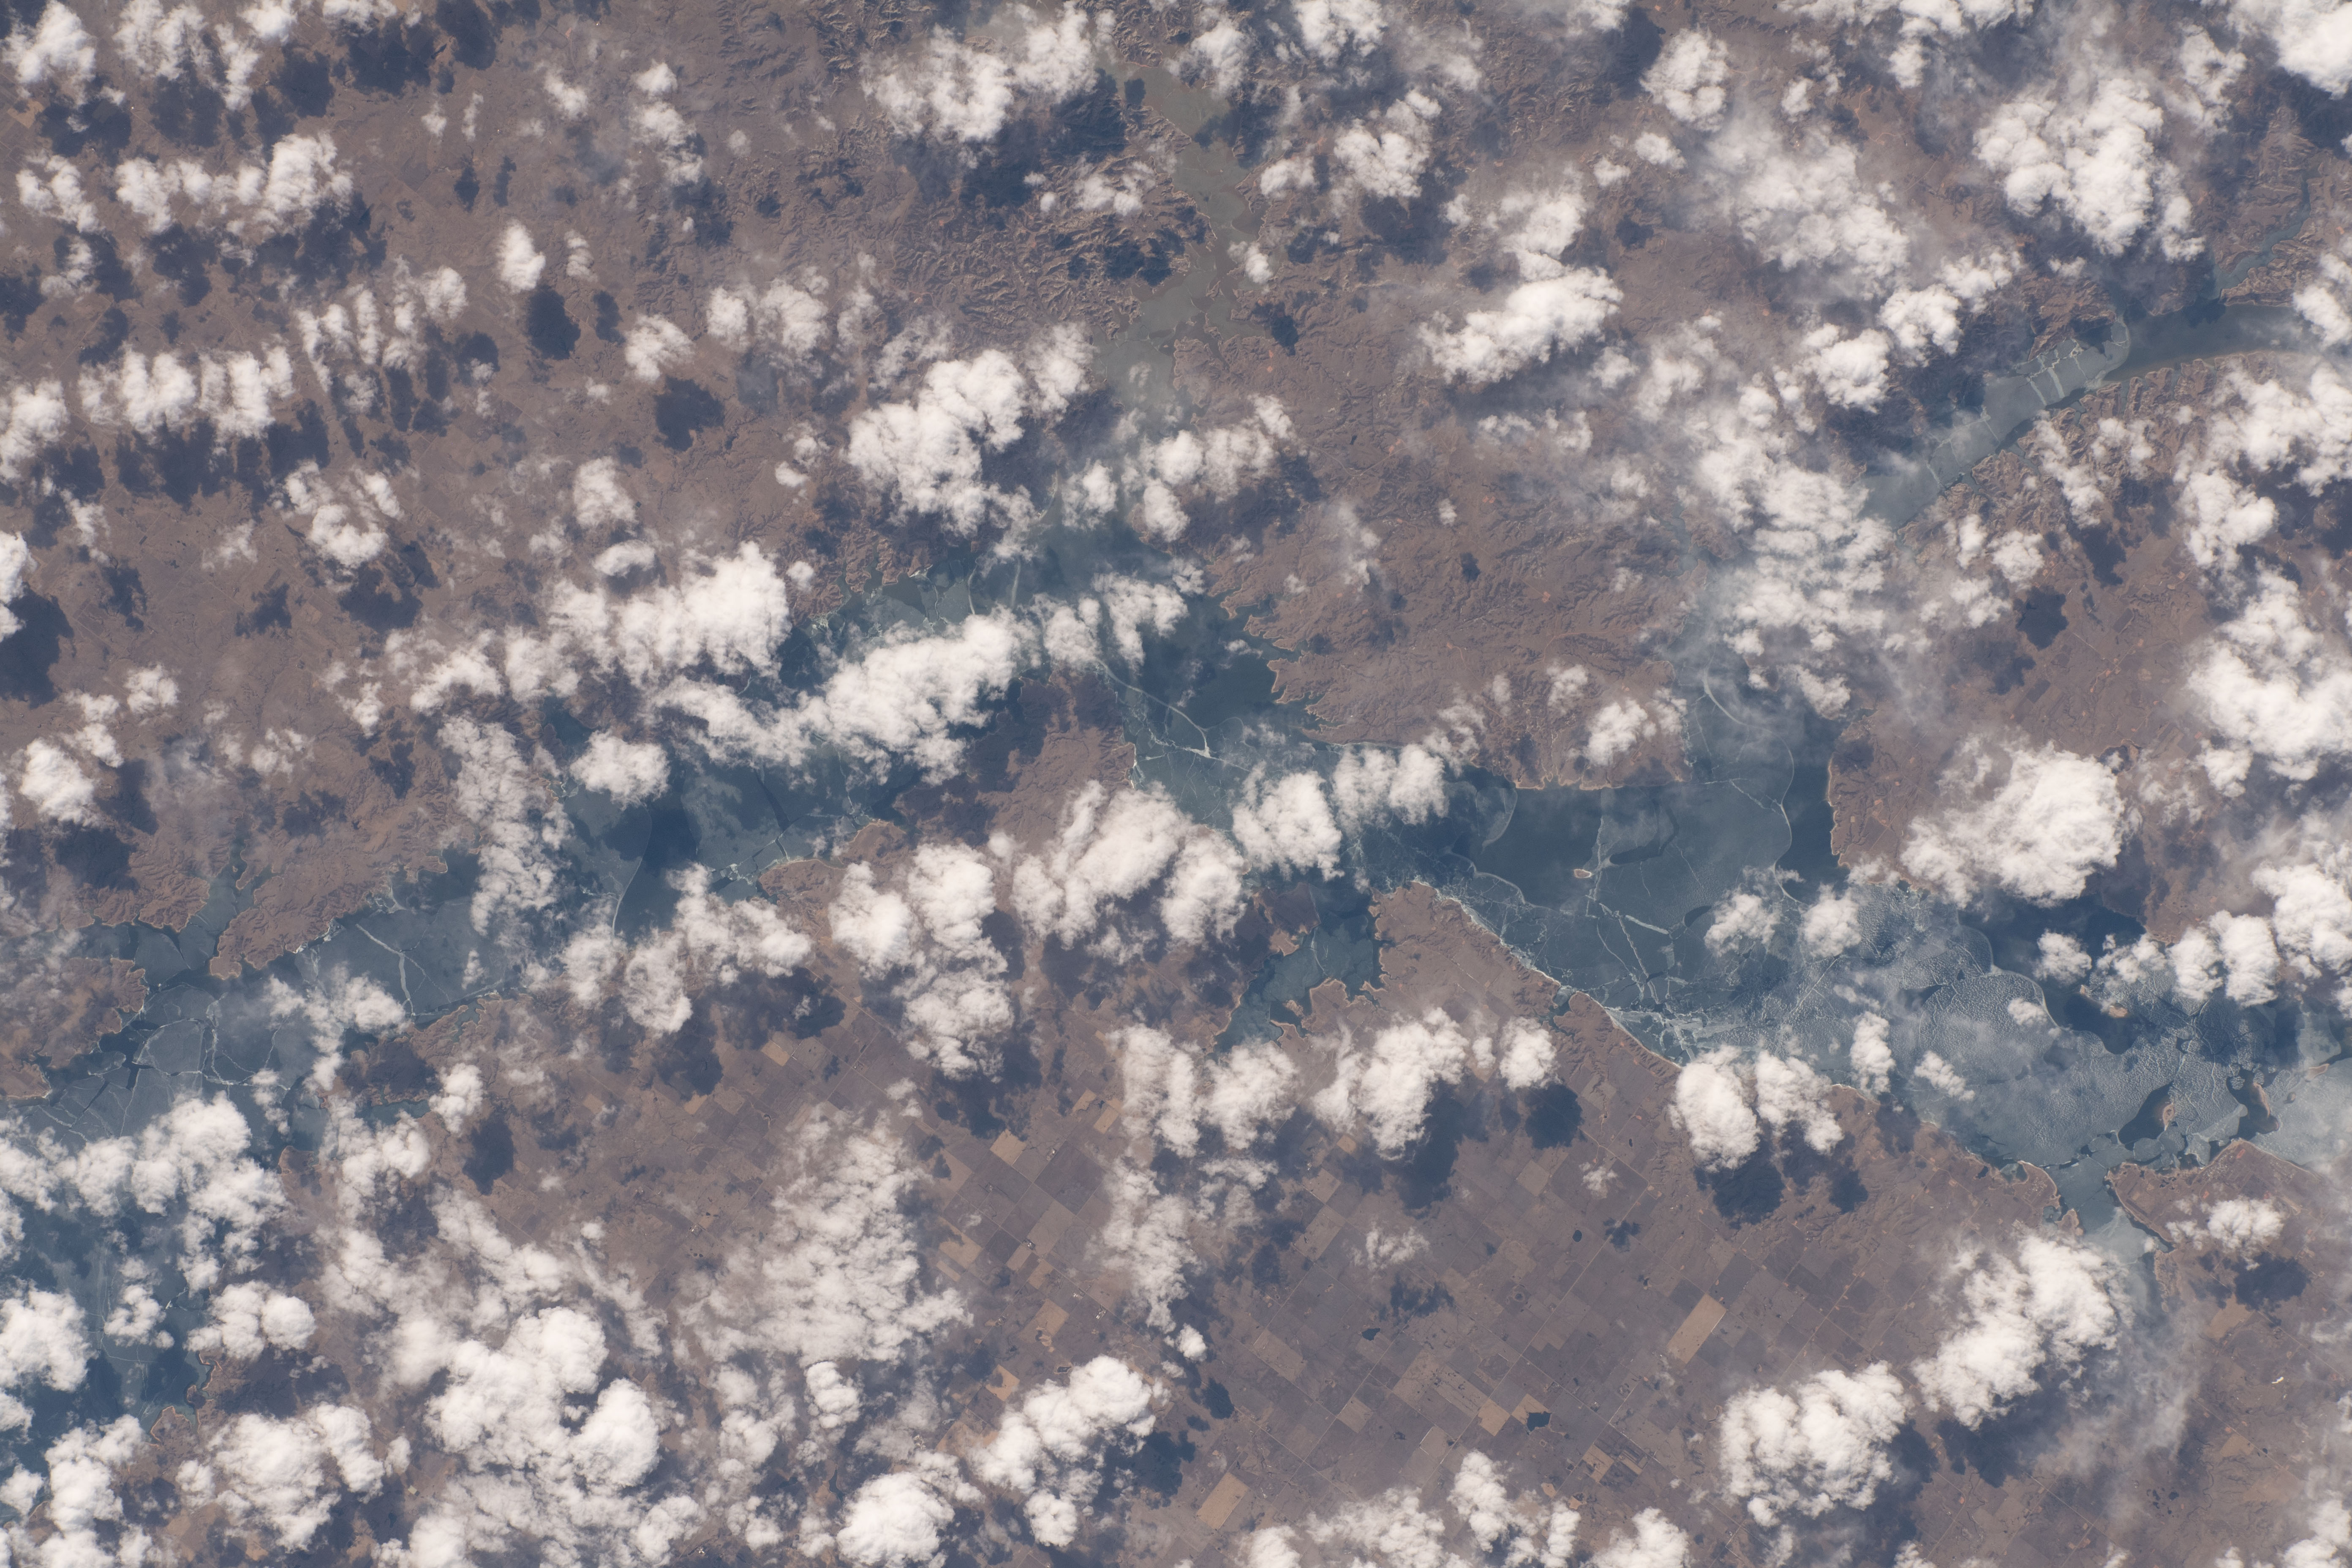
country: USA-NORTH DAKOTA
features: FORT BERTHOLD RESERVATION, MISSOURI RIVER
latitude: 47.7
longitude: -102.2
